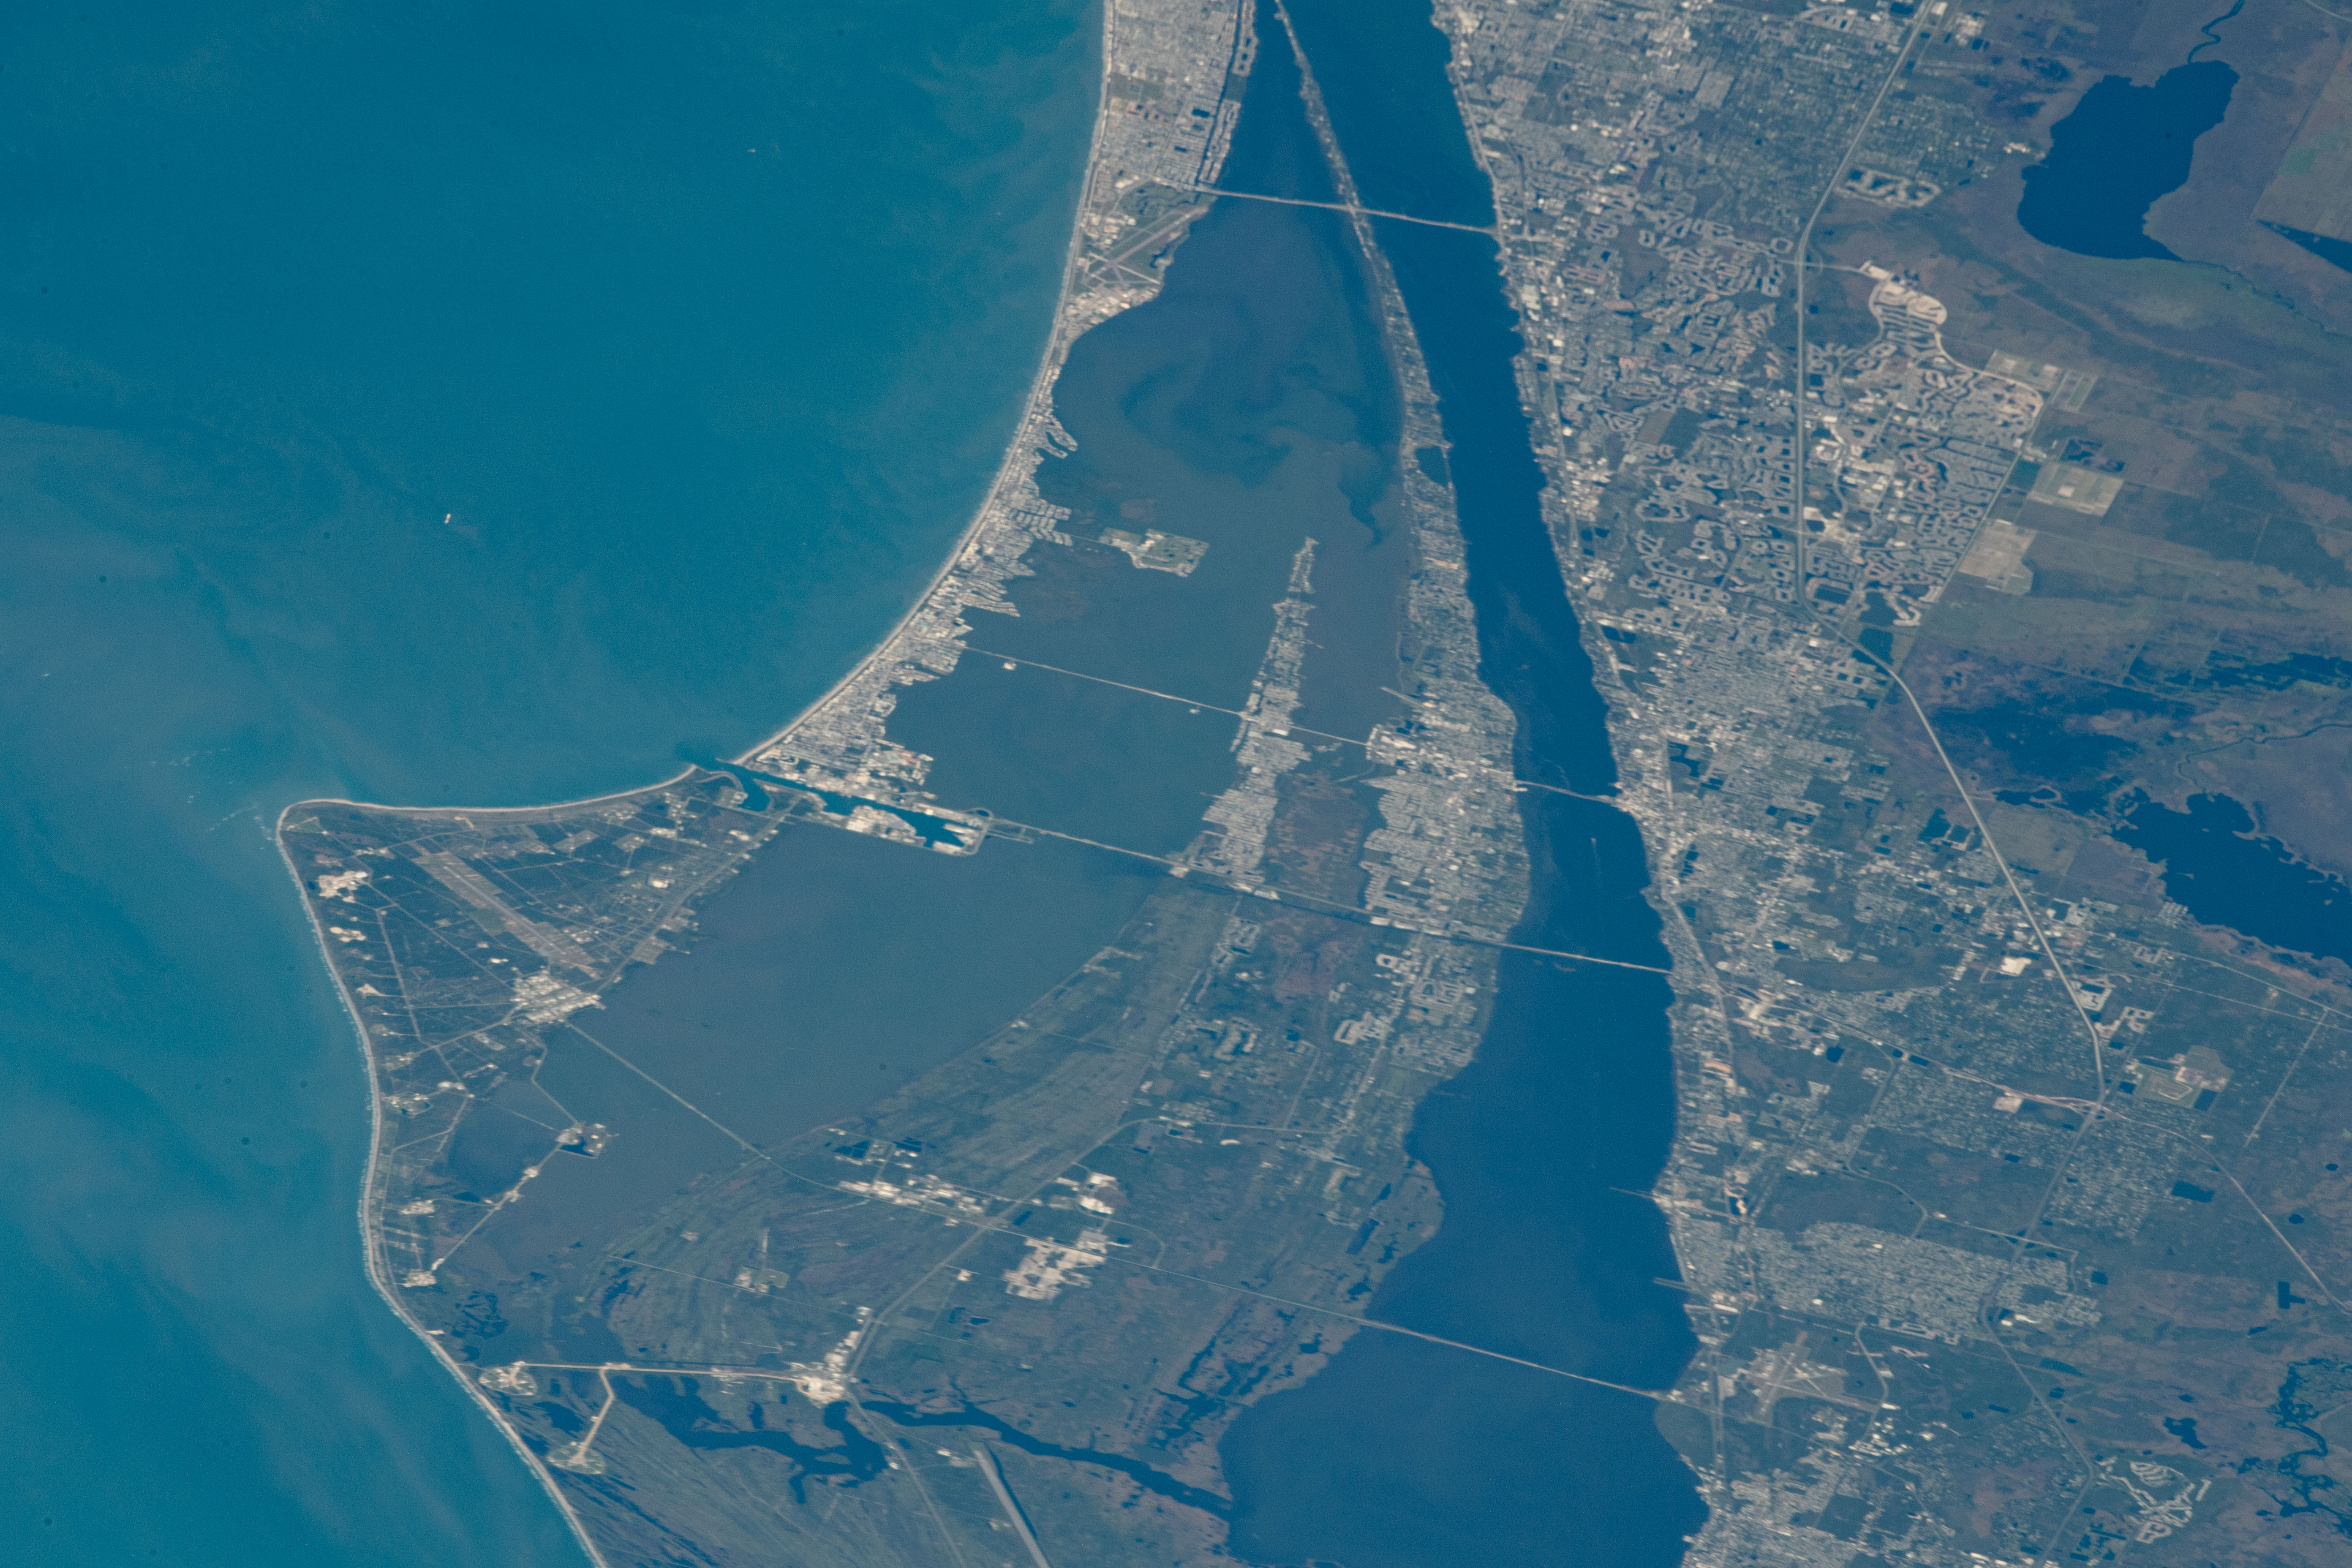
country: USA-FLORIDA
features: INDIAN RIVER, CAPE CANAVERAL, PORT CANAVERAL, CANAVERAL BIGHT, LAKE WASHINGTON, LAKE POINSETT
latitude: 28.4
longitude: -80.8
